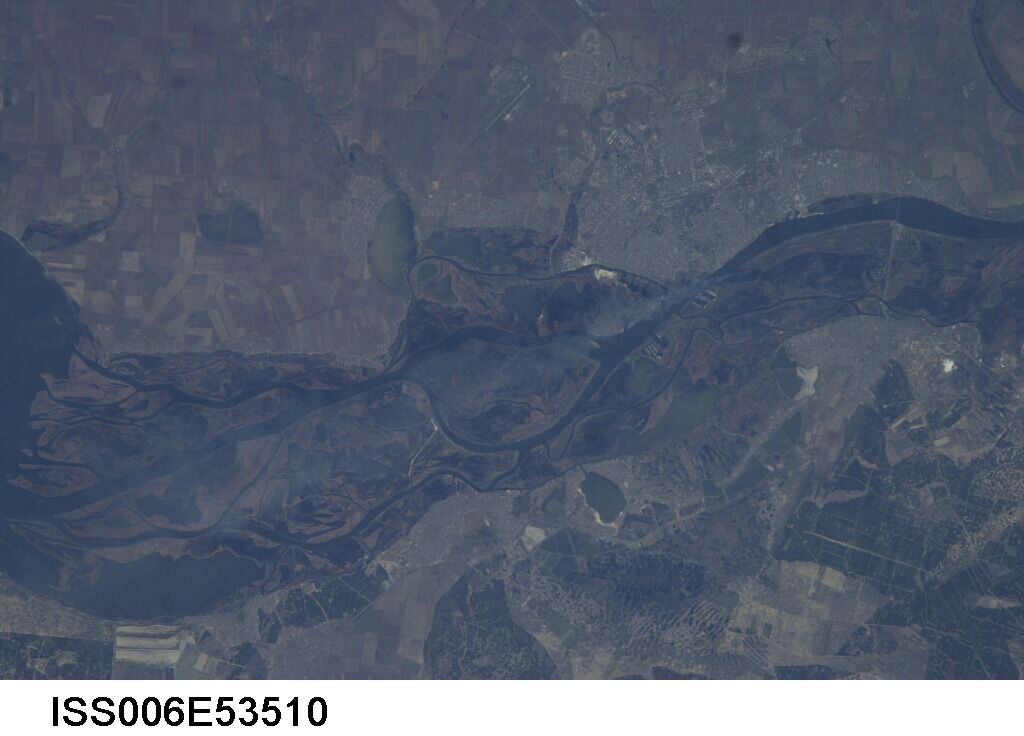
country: UKRAINE
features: DNIEPER RIVER, TSYURUPINSK
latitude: 46.5
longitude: 32.5
